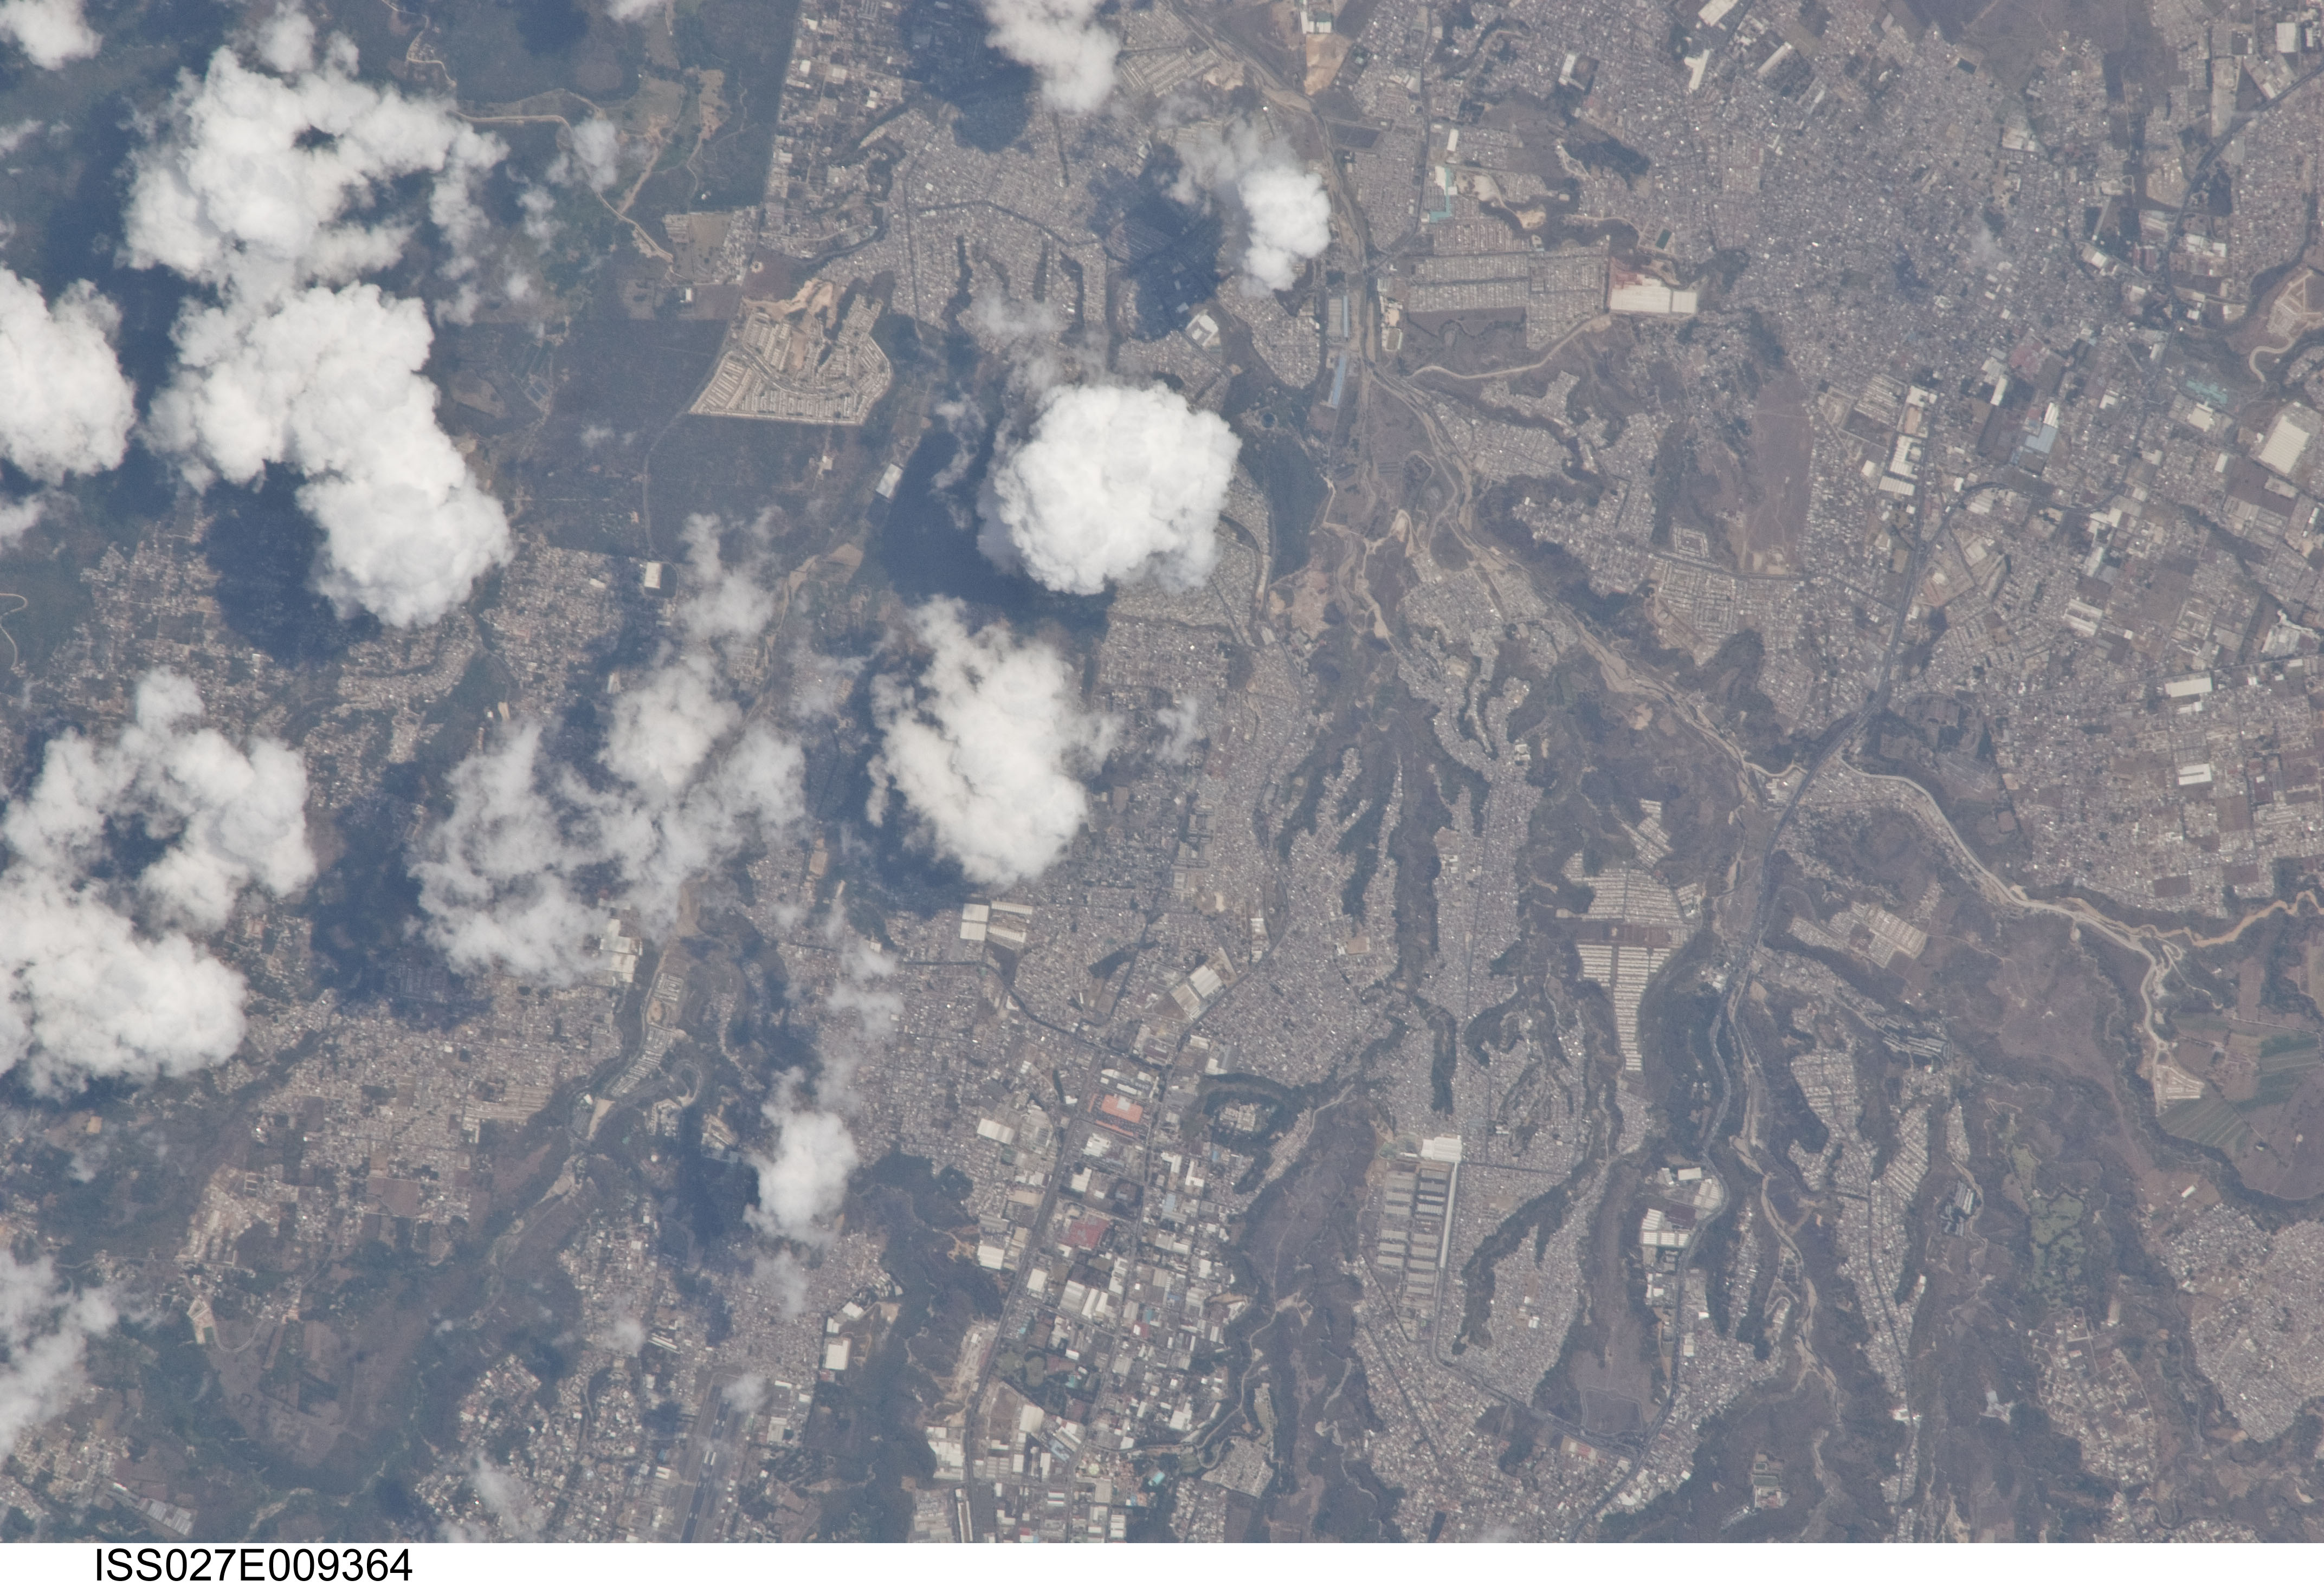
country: GUATEMALA
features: SOUTHWESTERN GUATAMALA CITY
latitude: 14.5
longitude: -90.6
